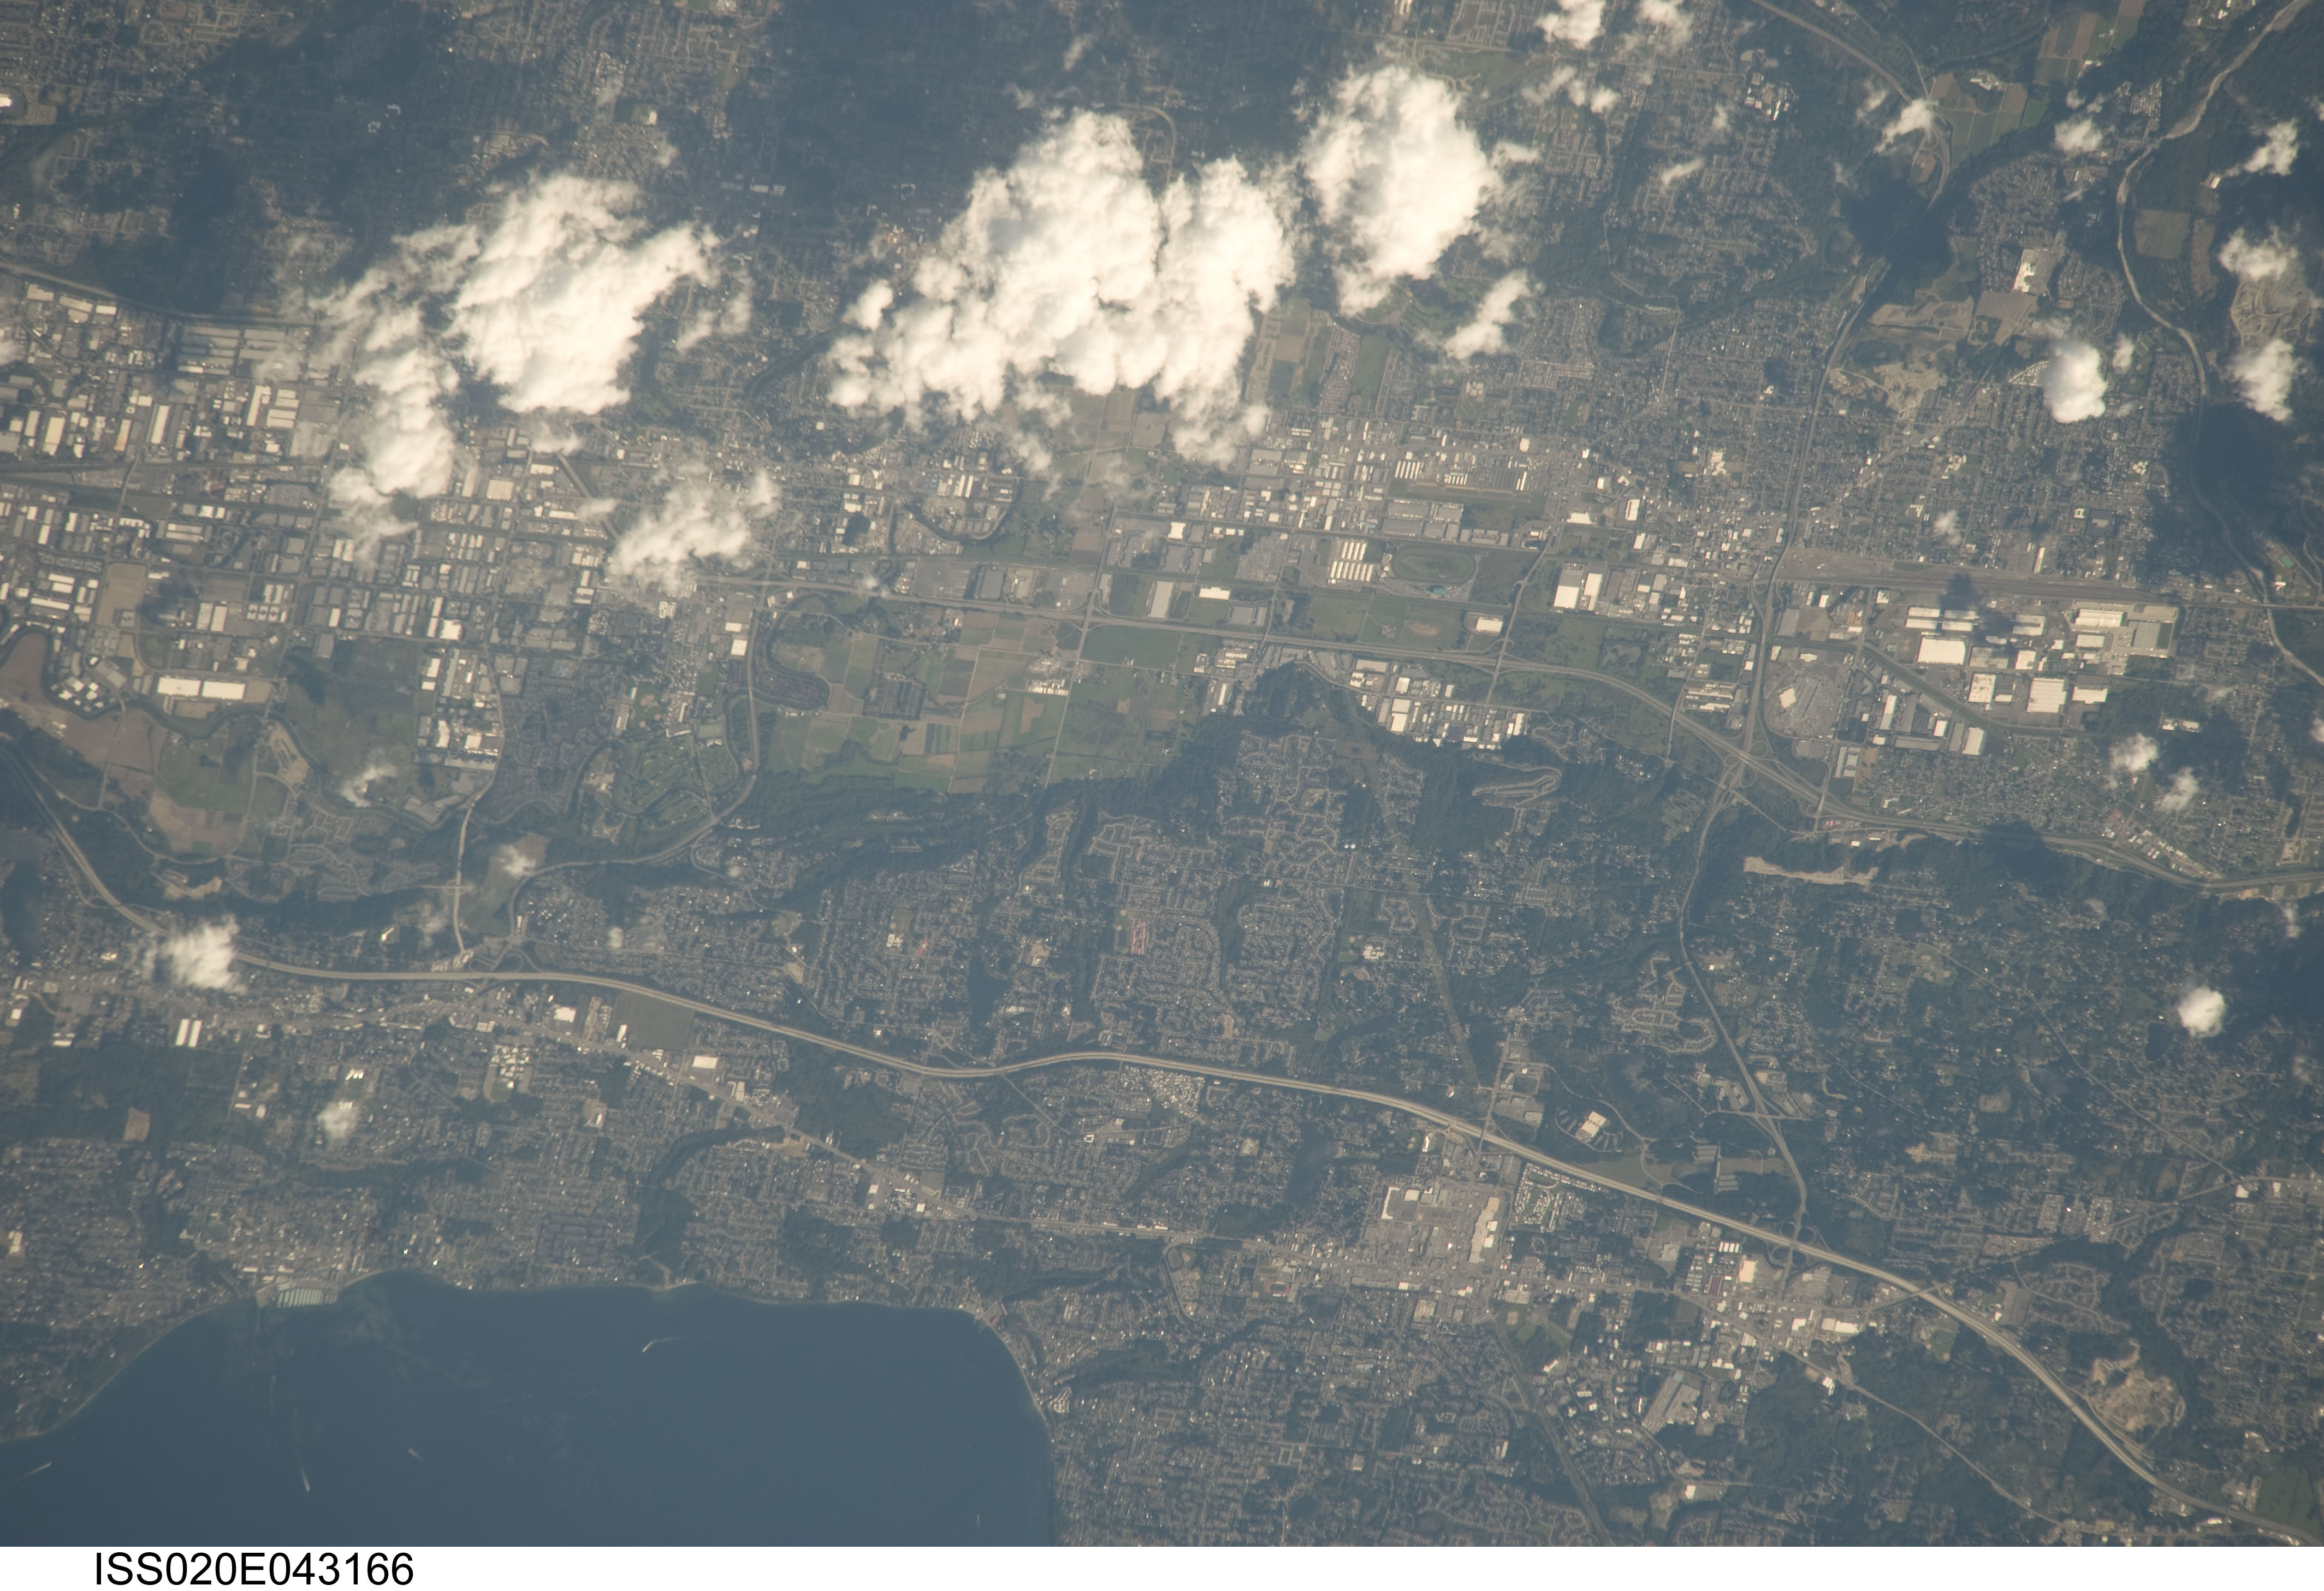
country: USA-WASHINGTON
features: KENT, I-5, POVERTY BAY
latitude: 47.4
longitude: -122.3
